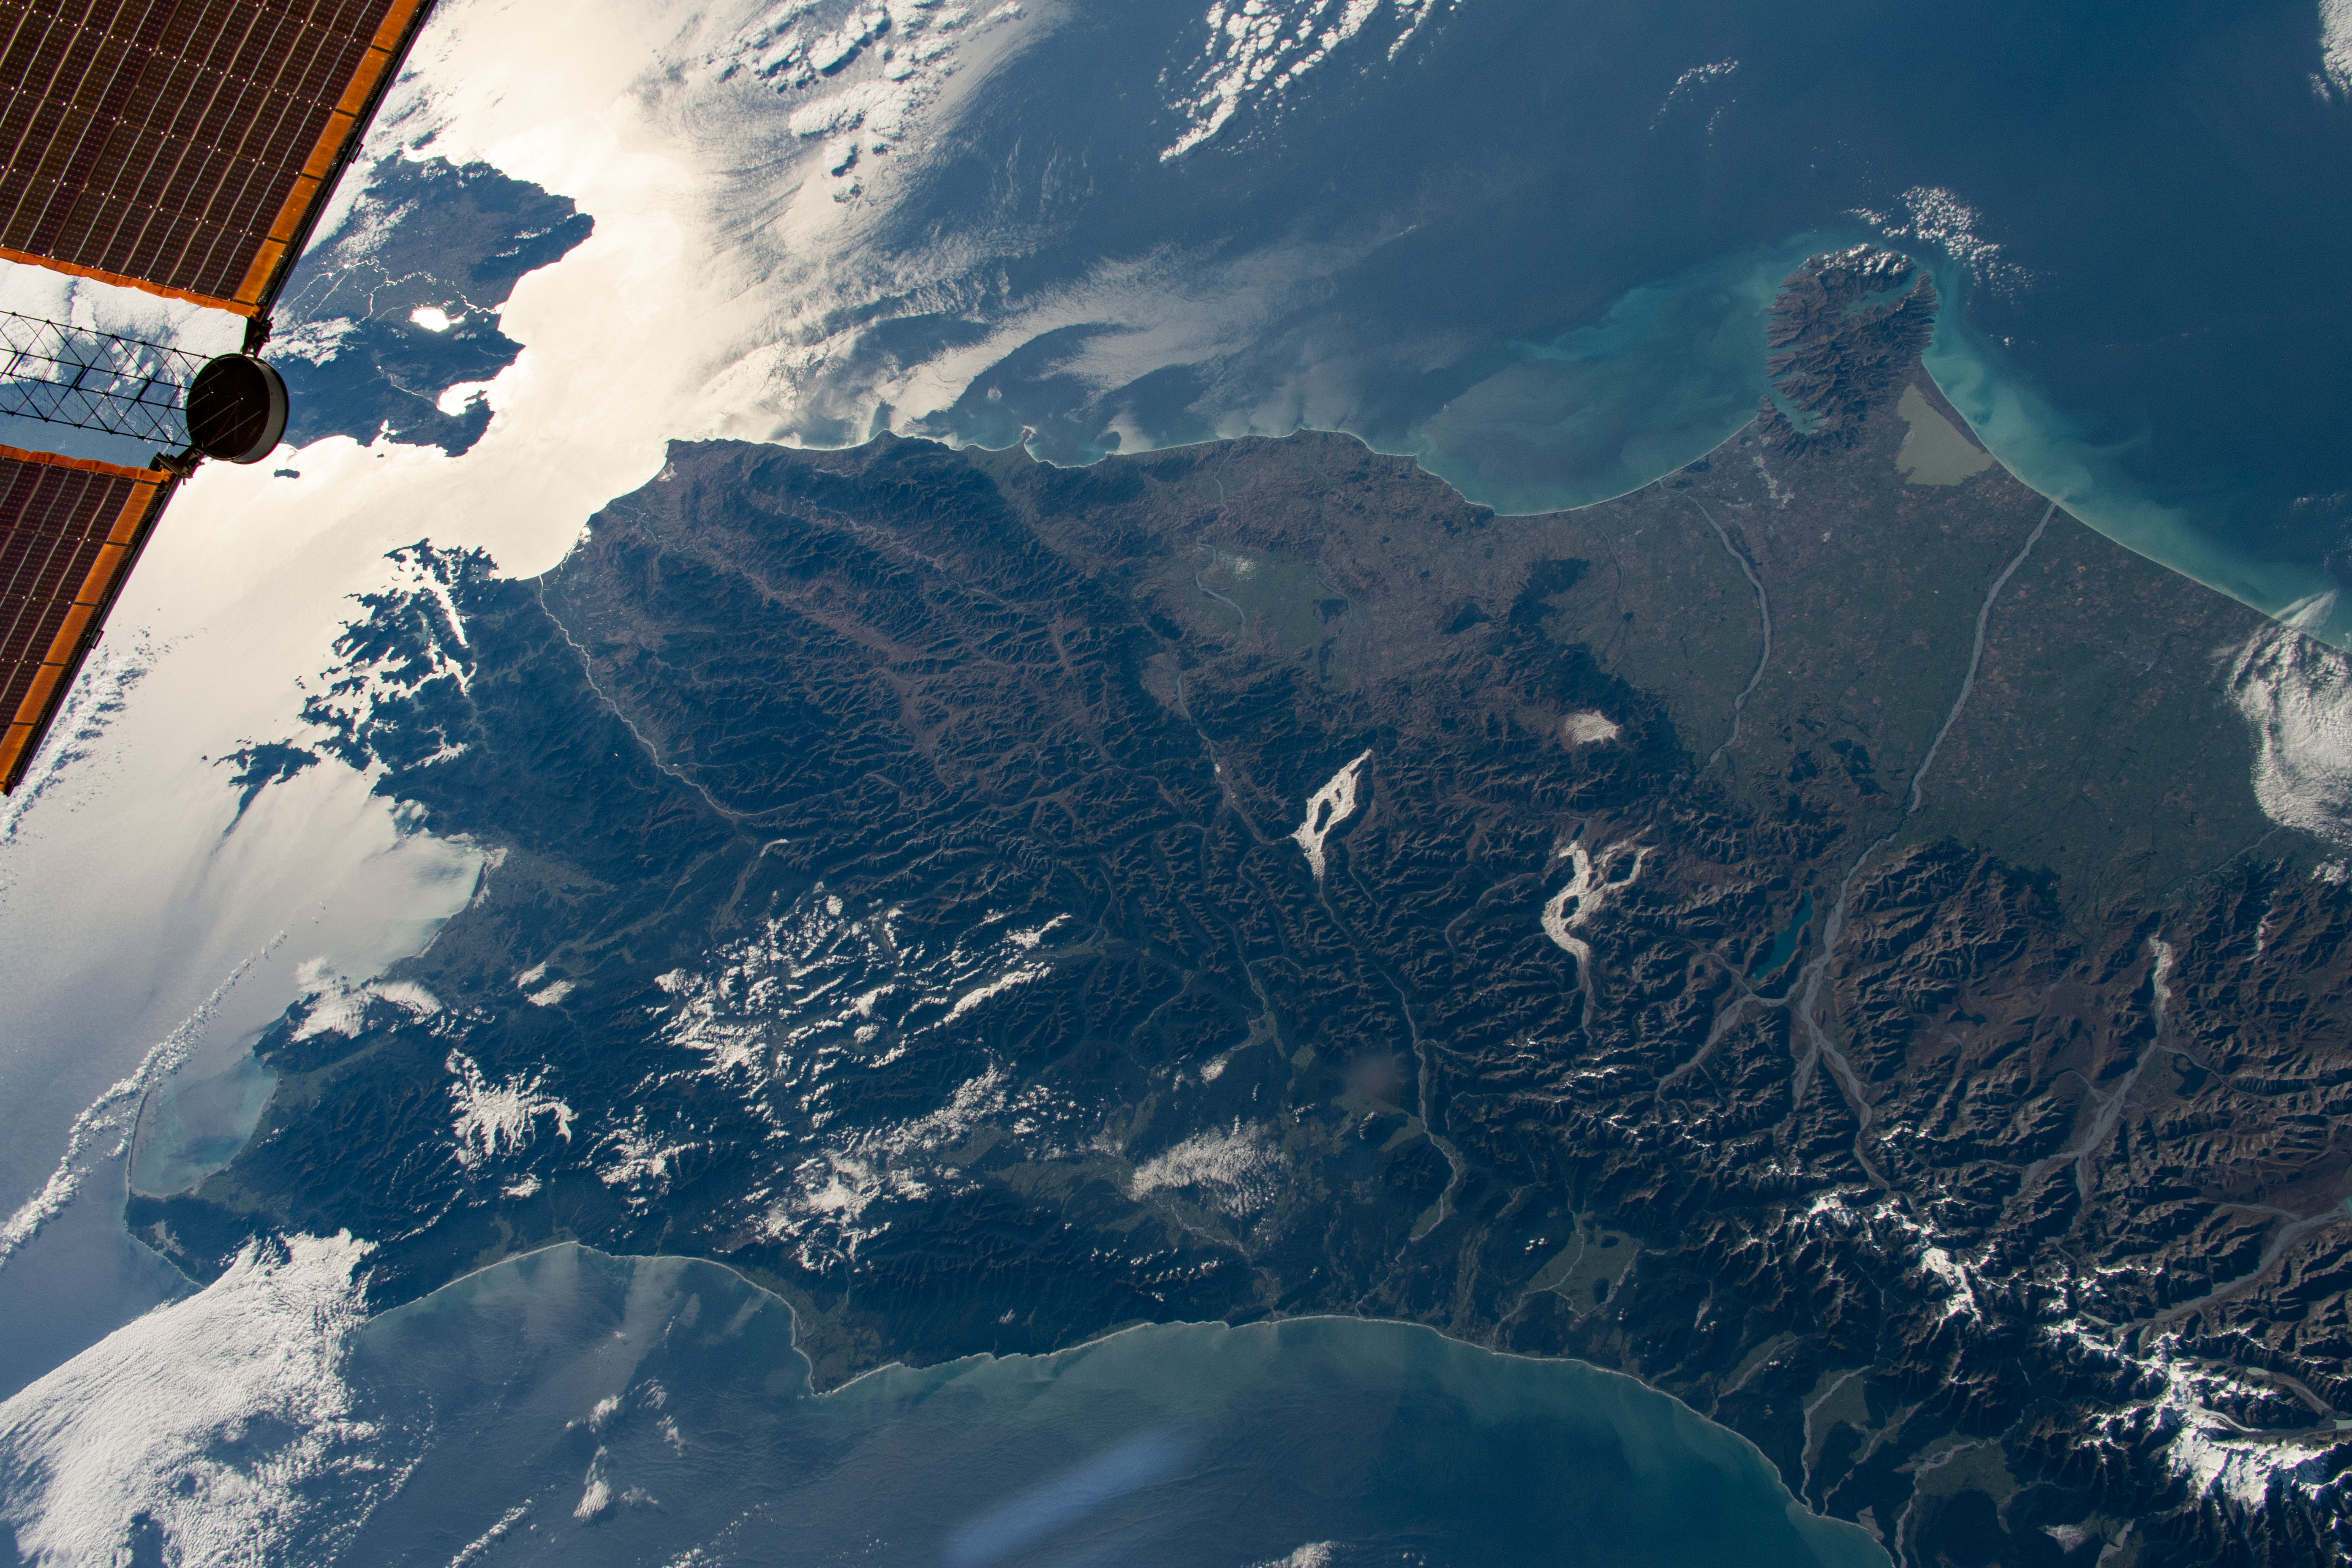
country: NEW ZEALAND-SI
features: AKAORA, TASMAN BAY, ARAPAWA ISLAND
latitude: -42.5
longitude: 173.0
